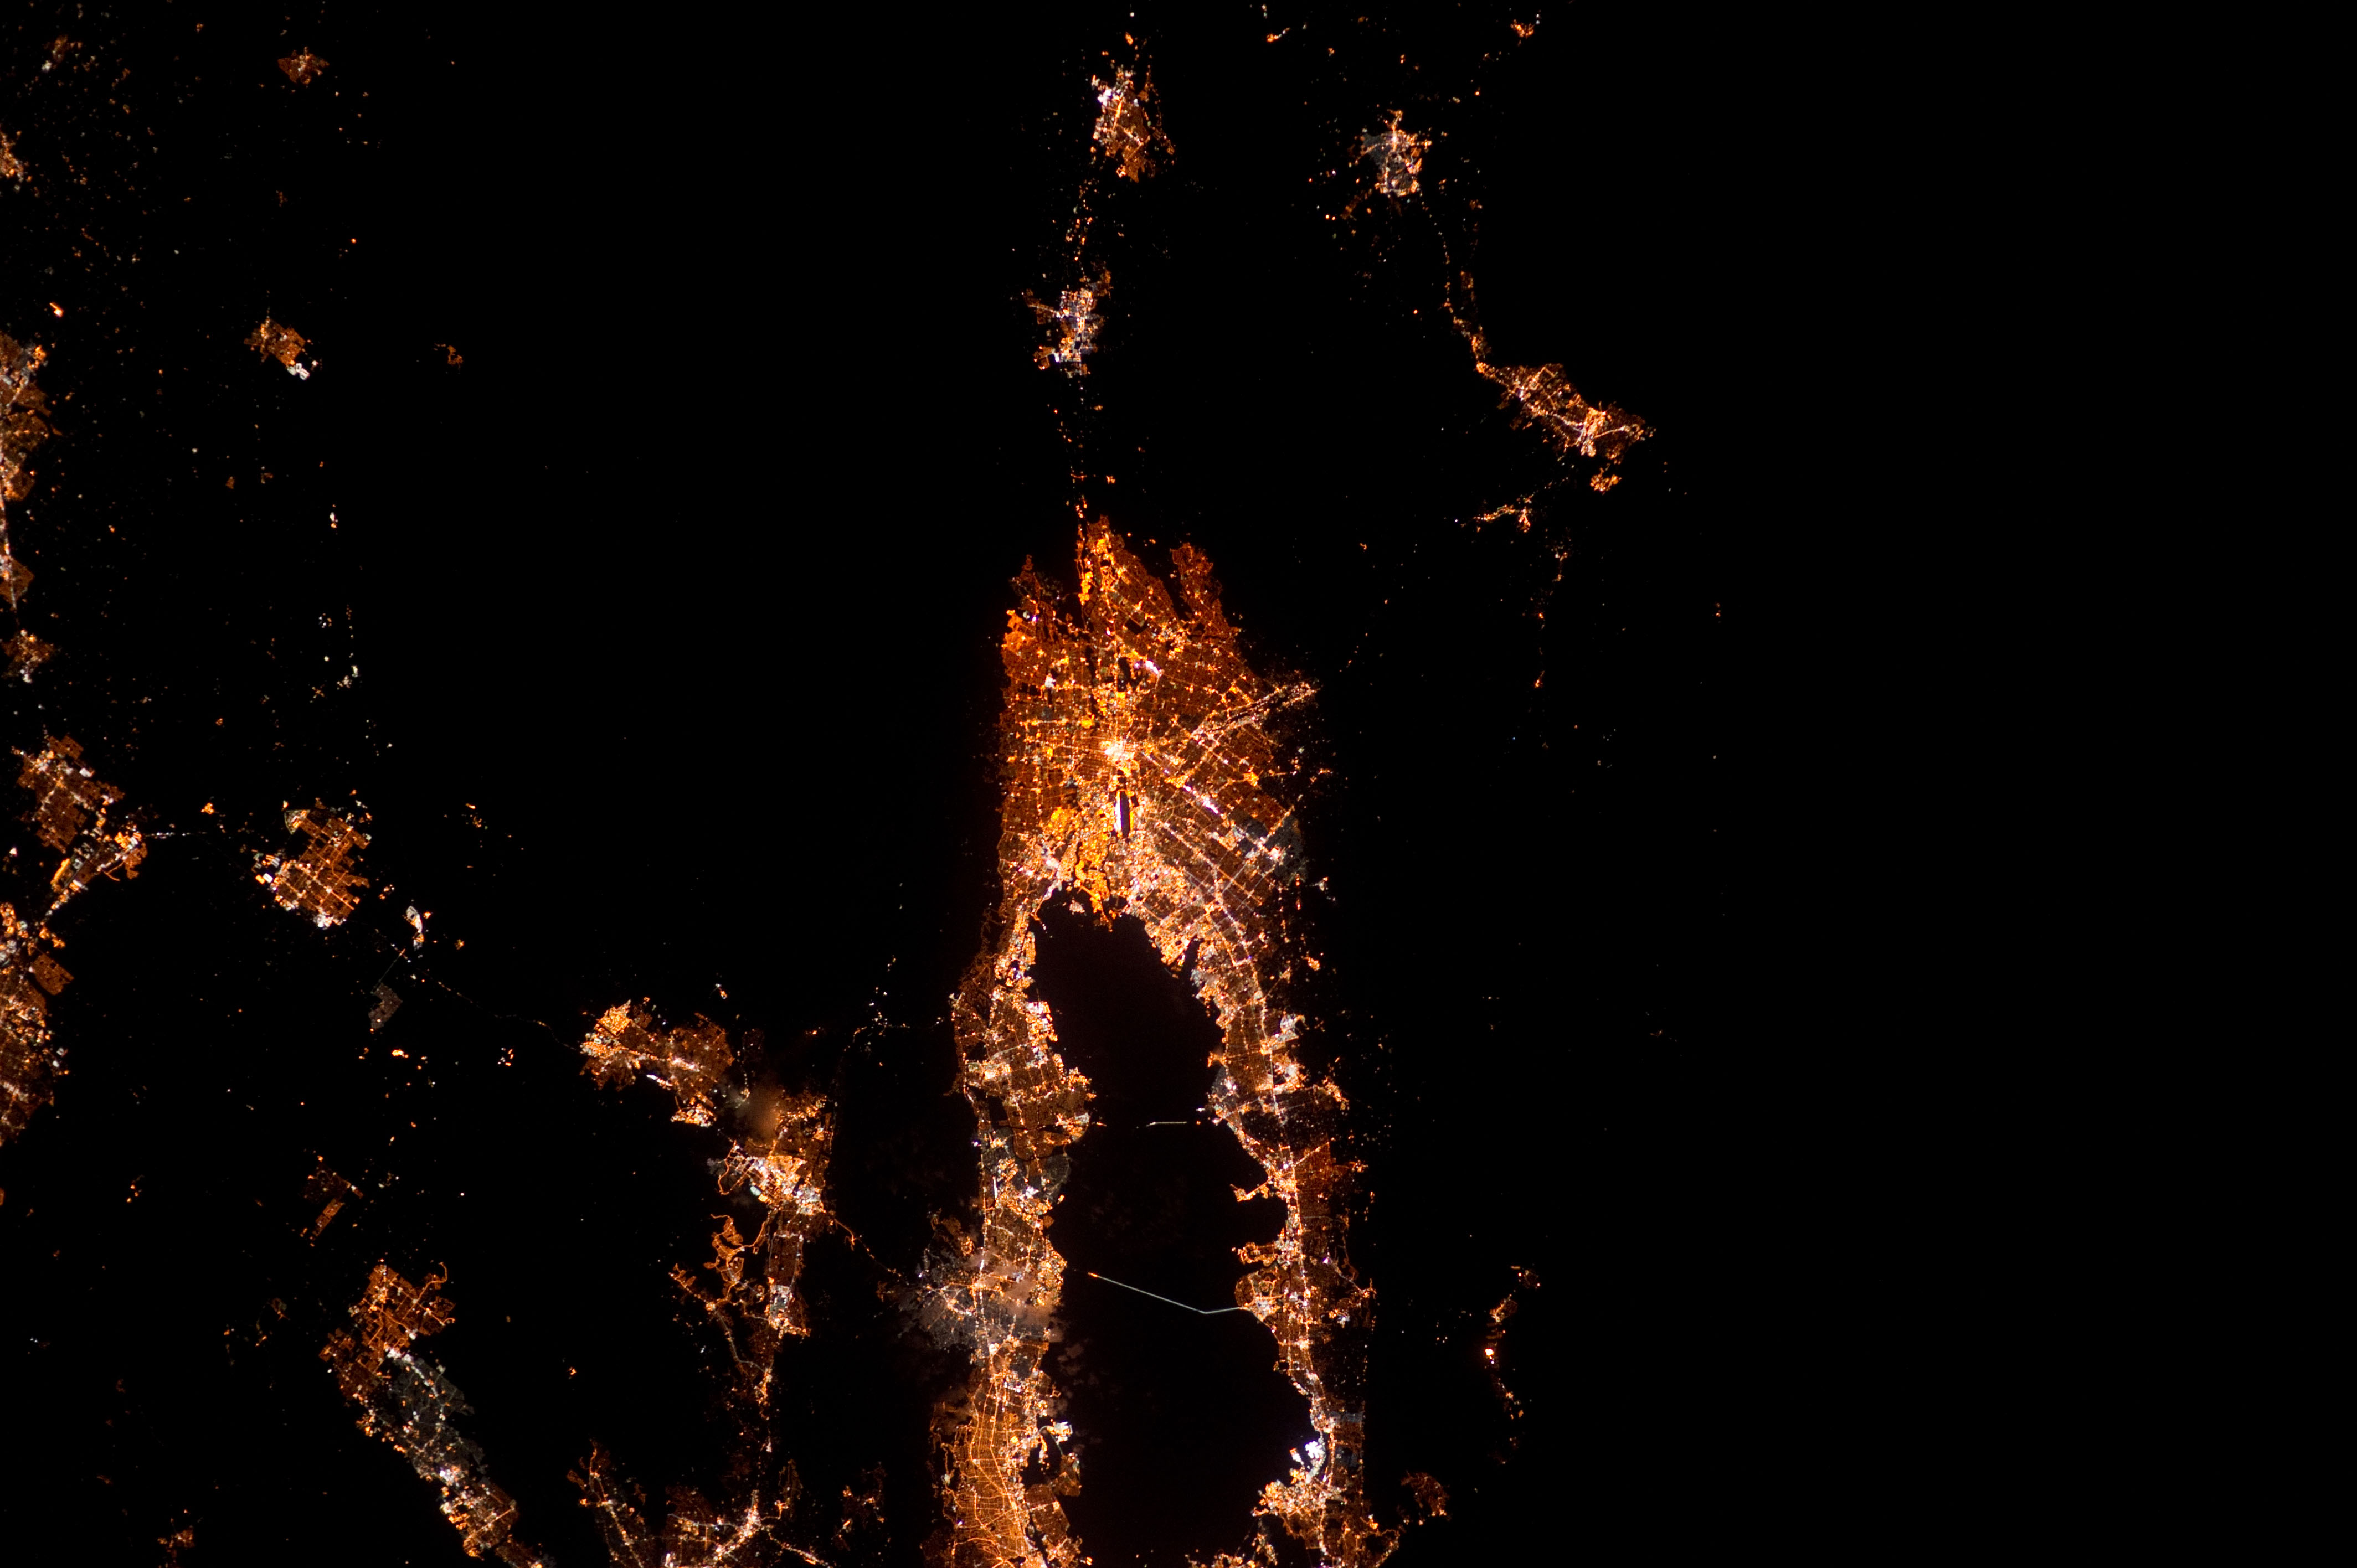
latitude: 37.6
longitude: -122.3
